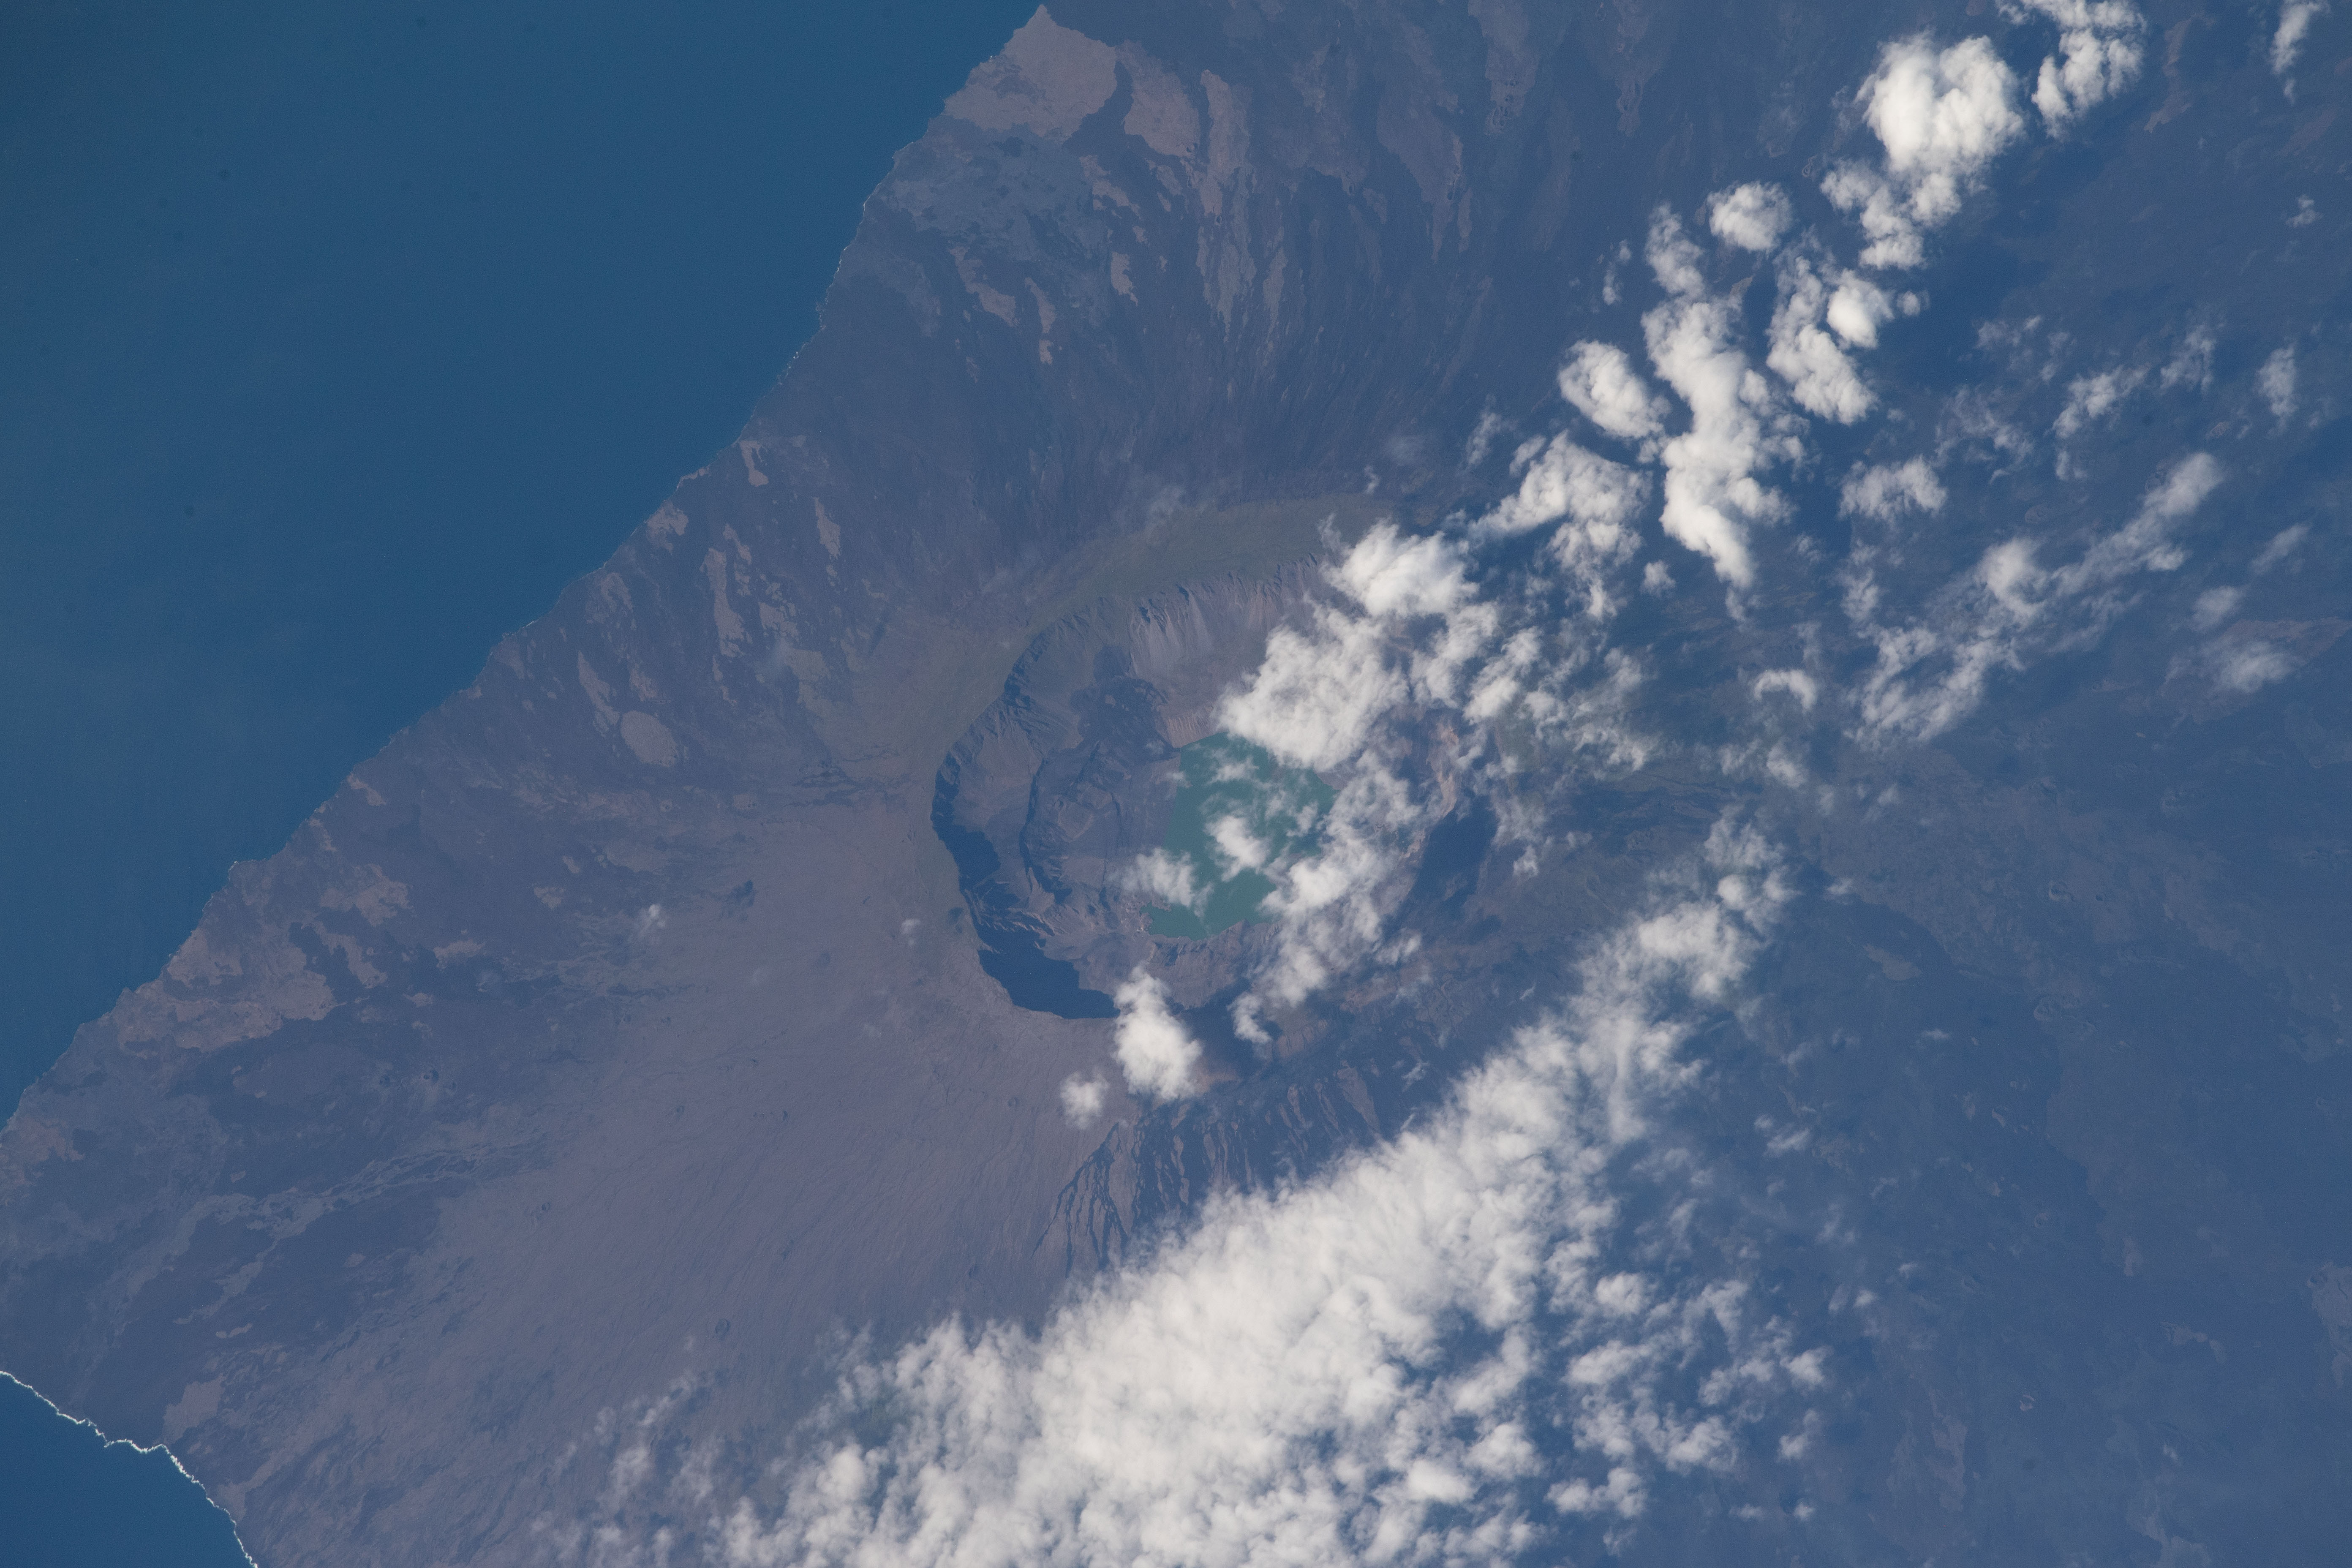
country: GALAPAGOS ISLANDS
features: GALAPAGOS ISLANDS, FERNANDINA ISLAND, ISABELA ISLAND, SANTIAGO ISLAND
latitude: -0.4
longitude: -91.5
